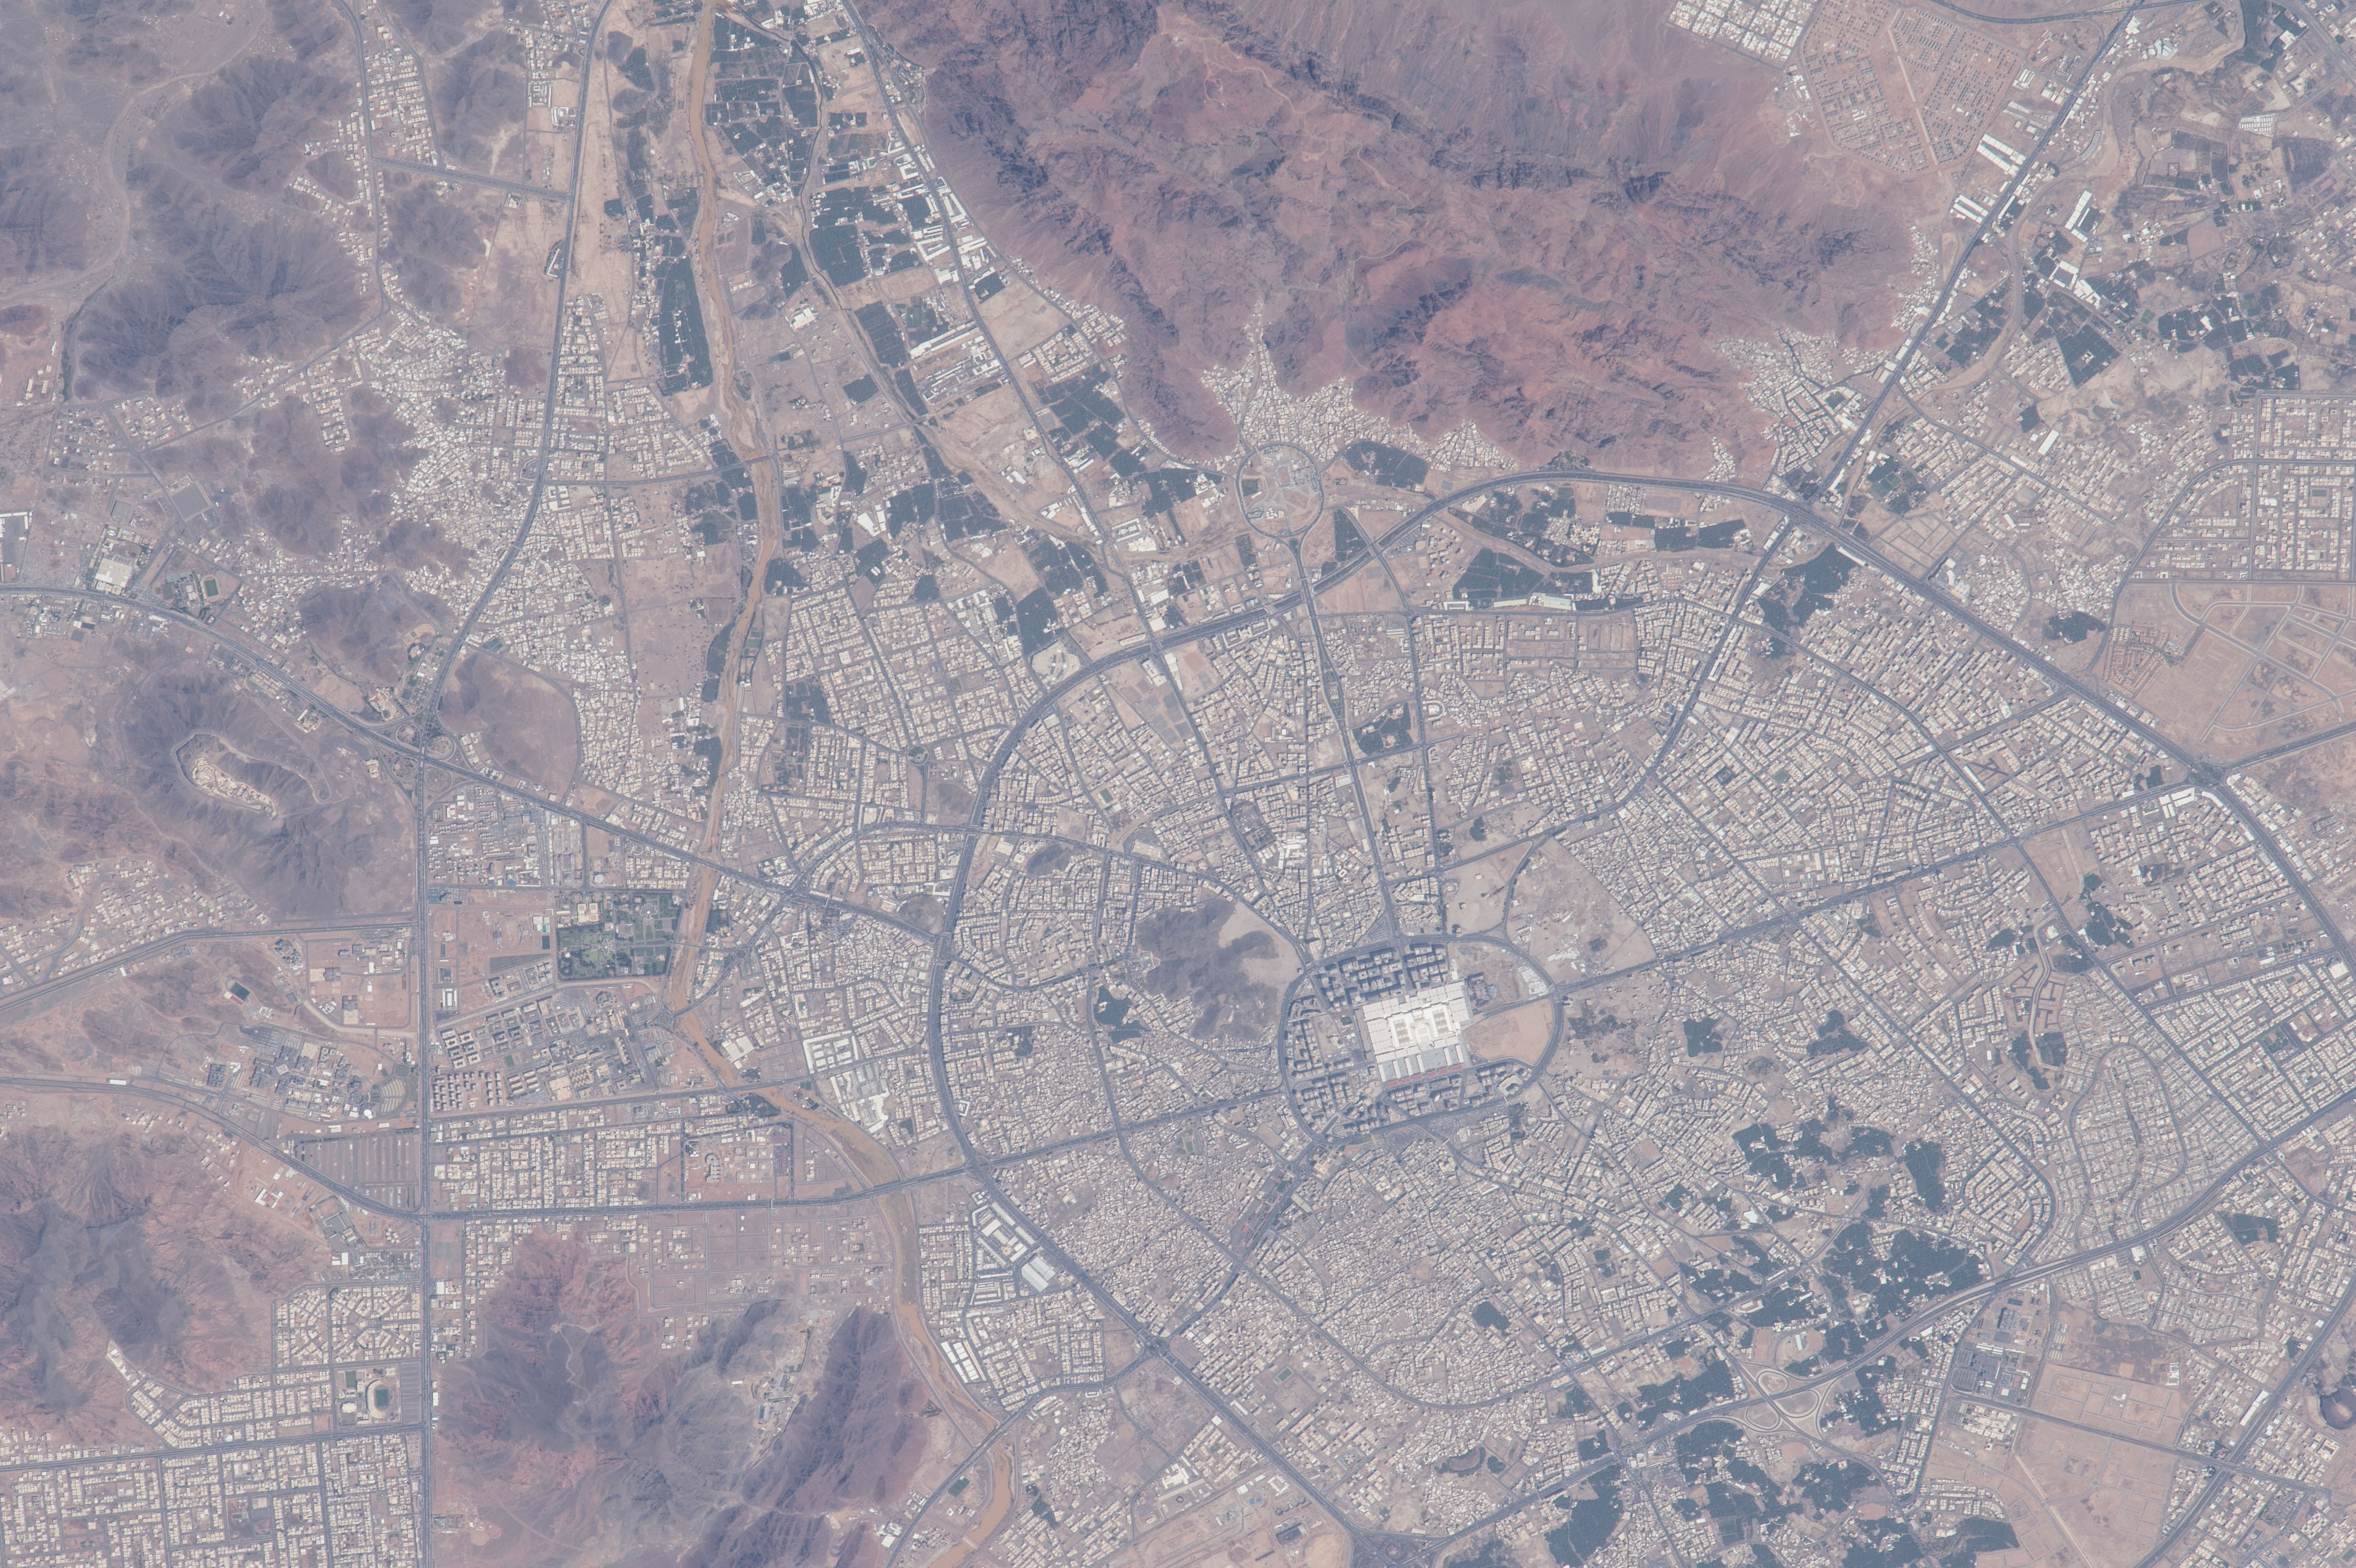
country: SAUDI ARABIA
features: MEDINA, PROPHET'S MOSQUE, ROADS
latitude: 24.4
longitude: 39.5
